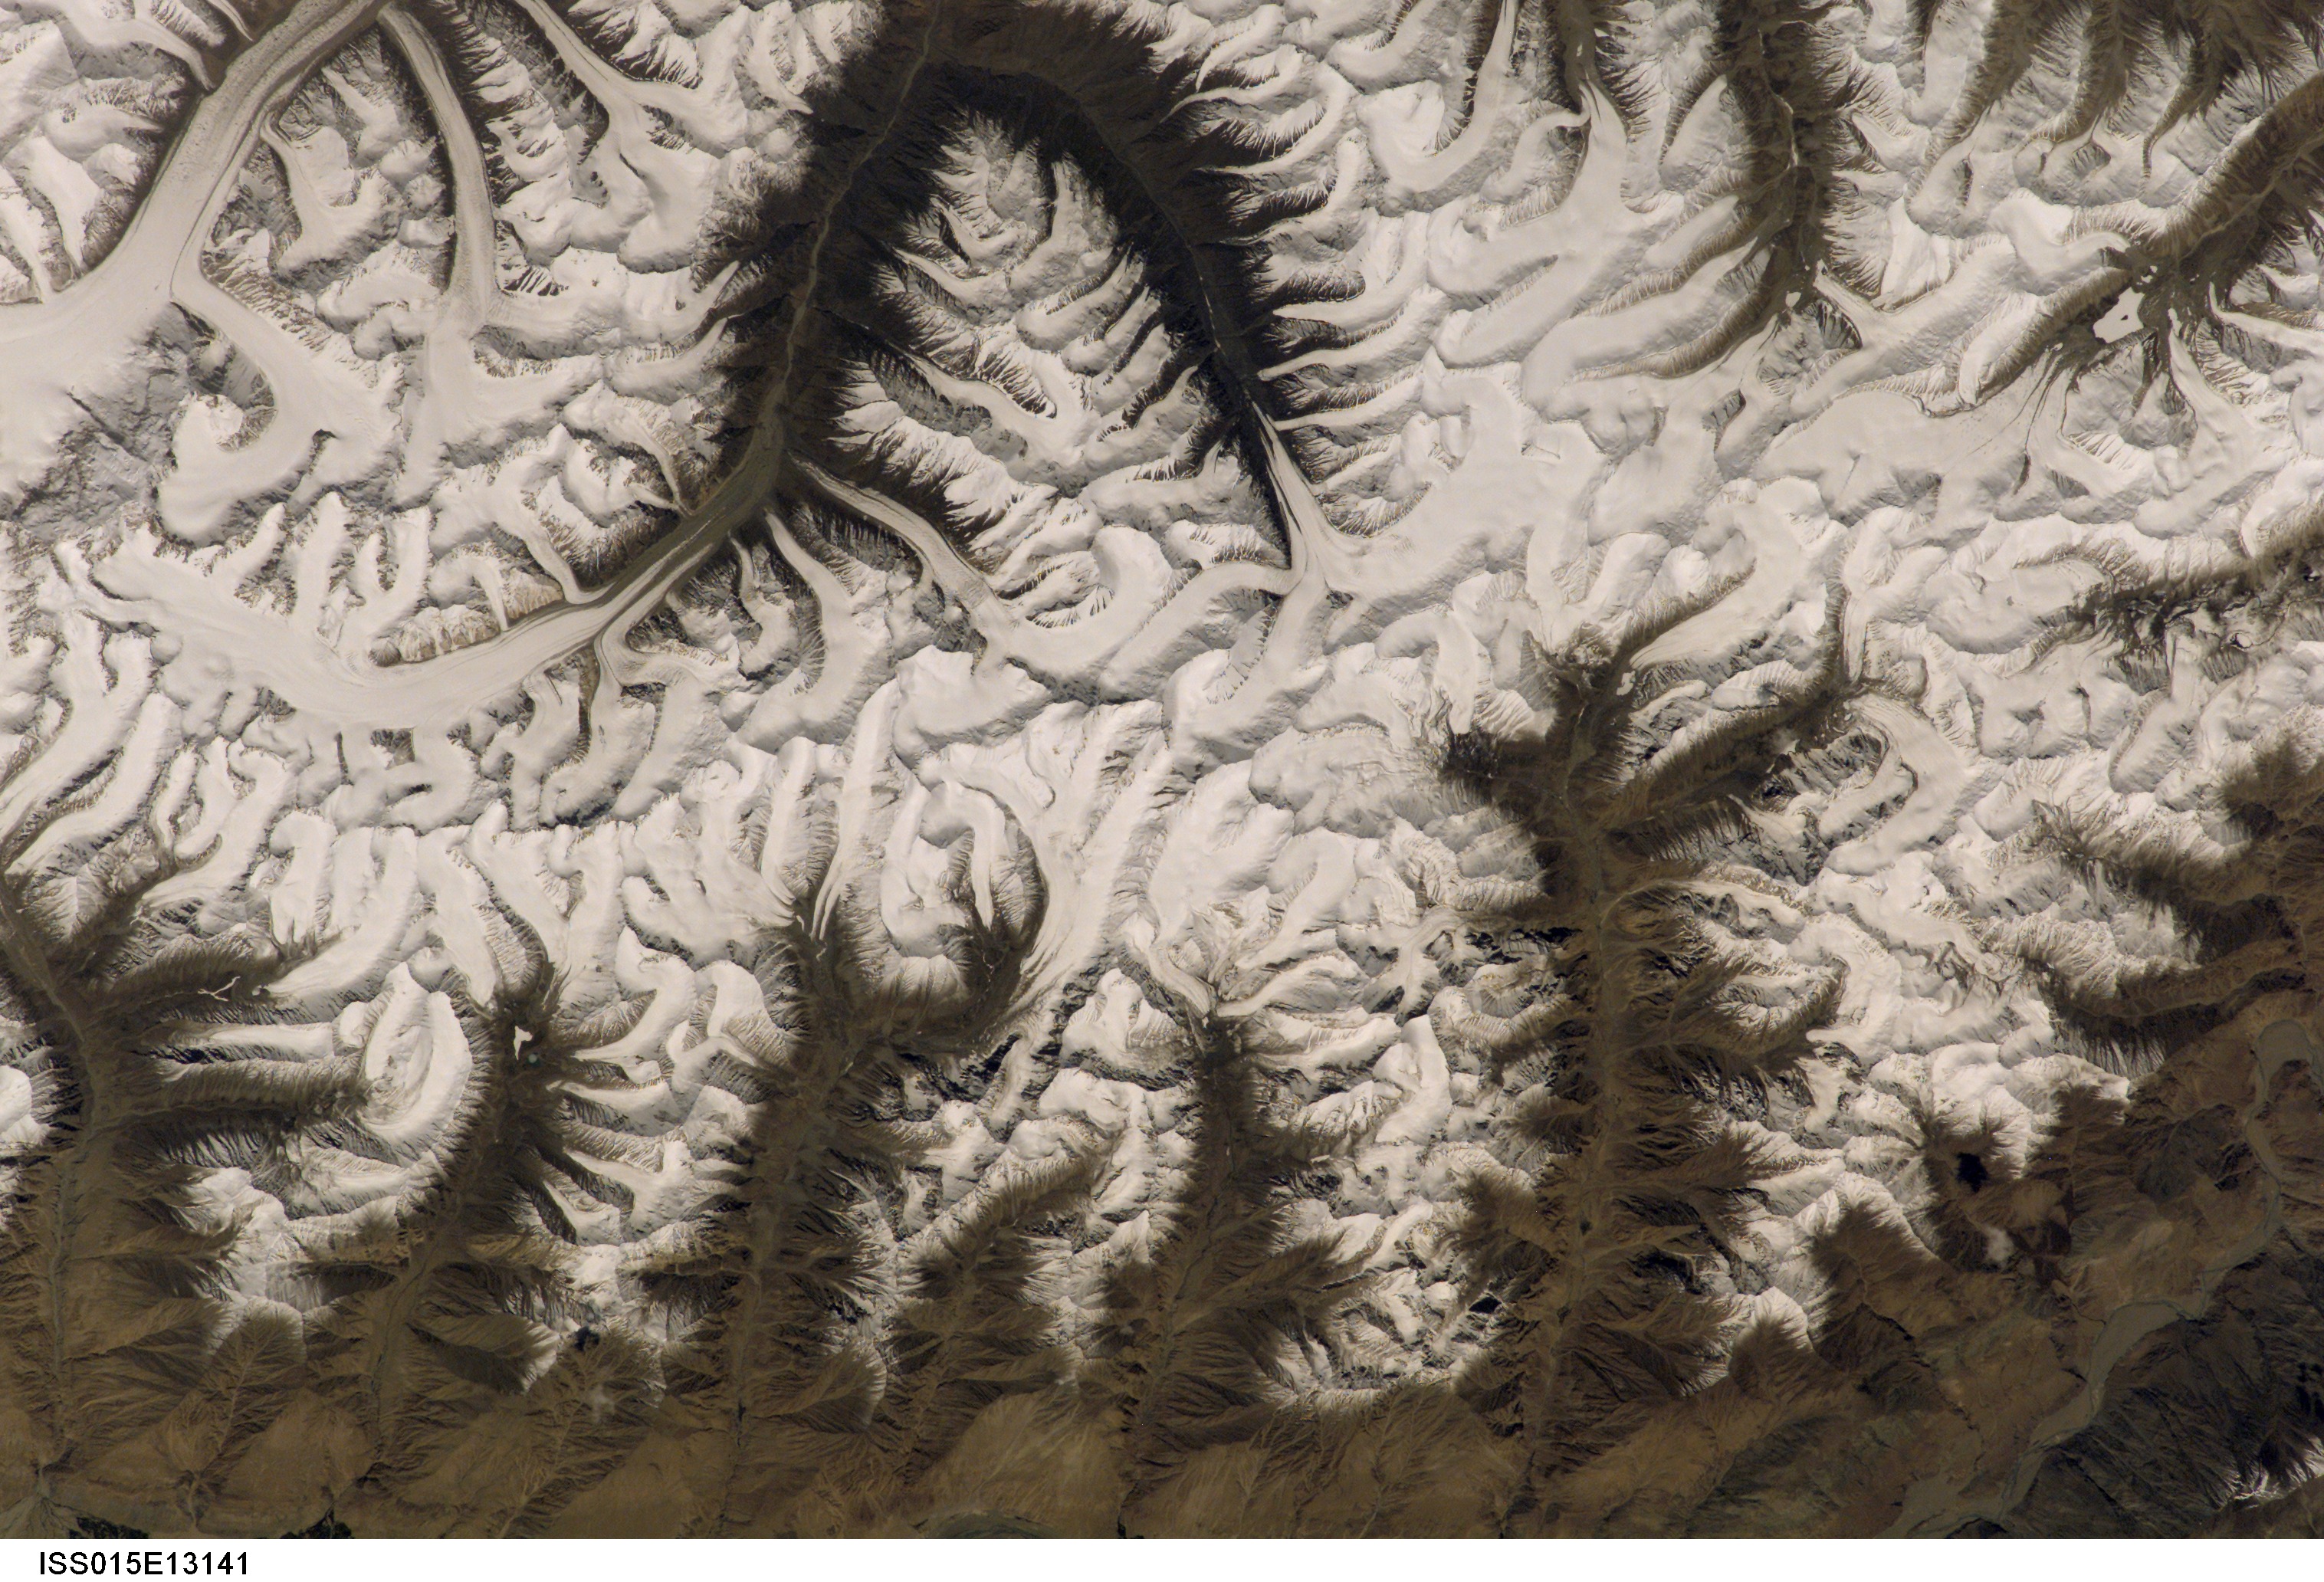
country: INDIA
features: SE. KARAKORAM, V. GLACIERS
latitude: 34.5
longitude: 78.0
